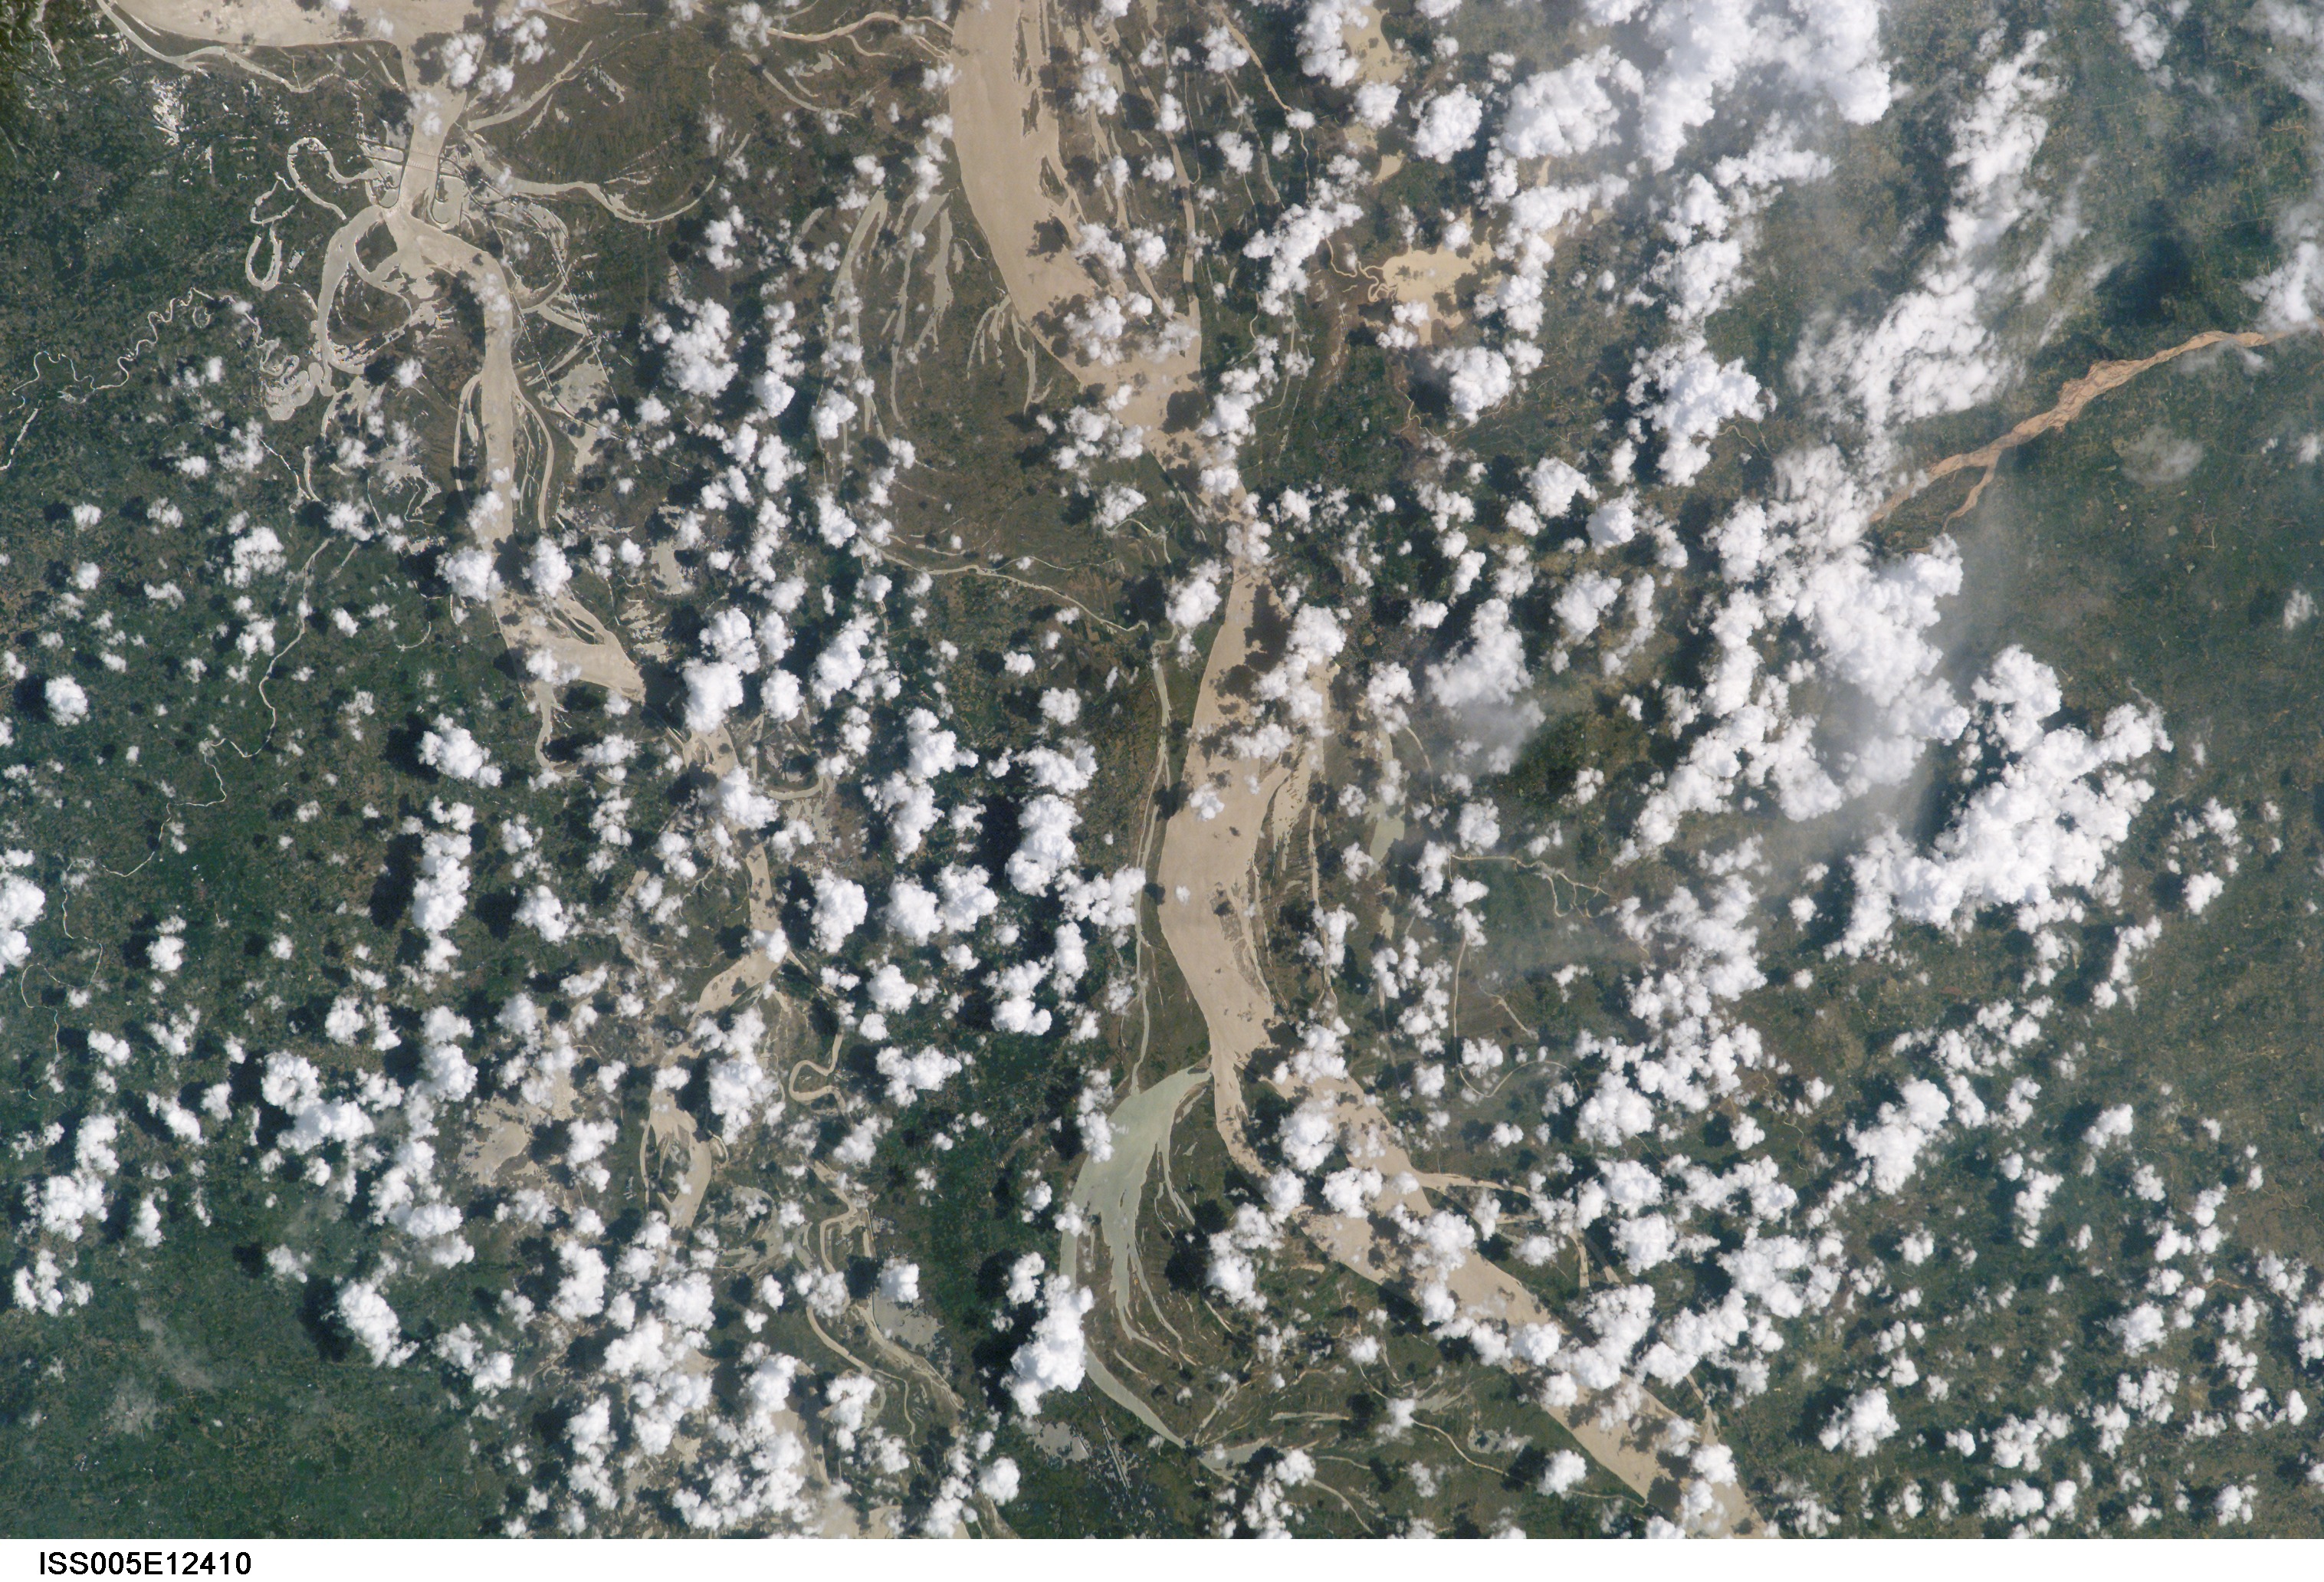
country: INDIA
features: BIHPUR CY.,GANGES R.,BHAGALPUR CY.,KHUTAHA CY.,KOSHI R.
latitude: 25.3
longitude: 87.0
